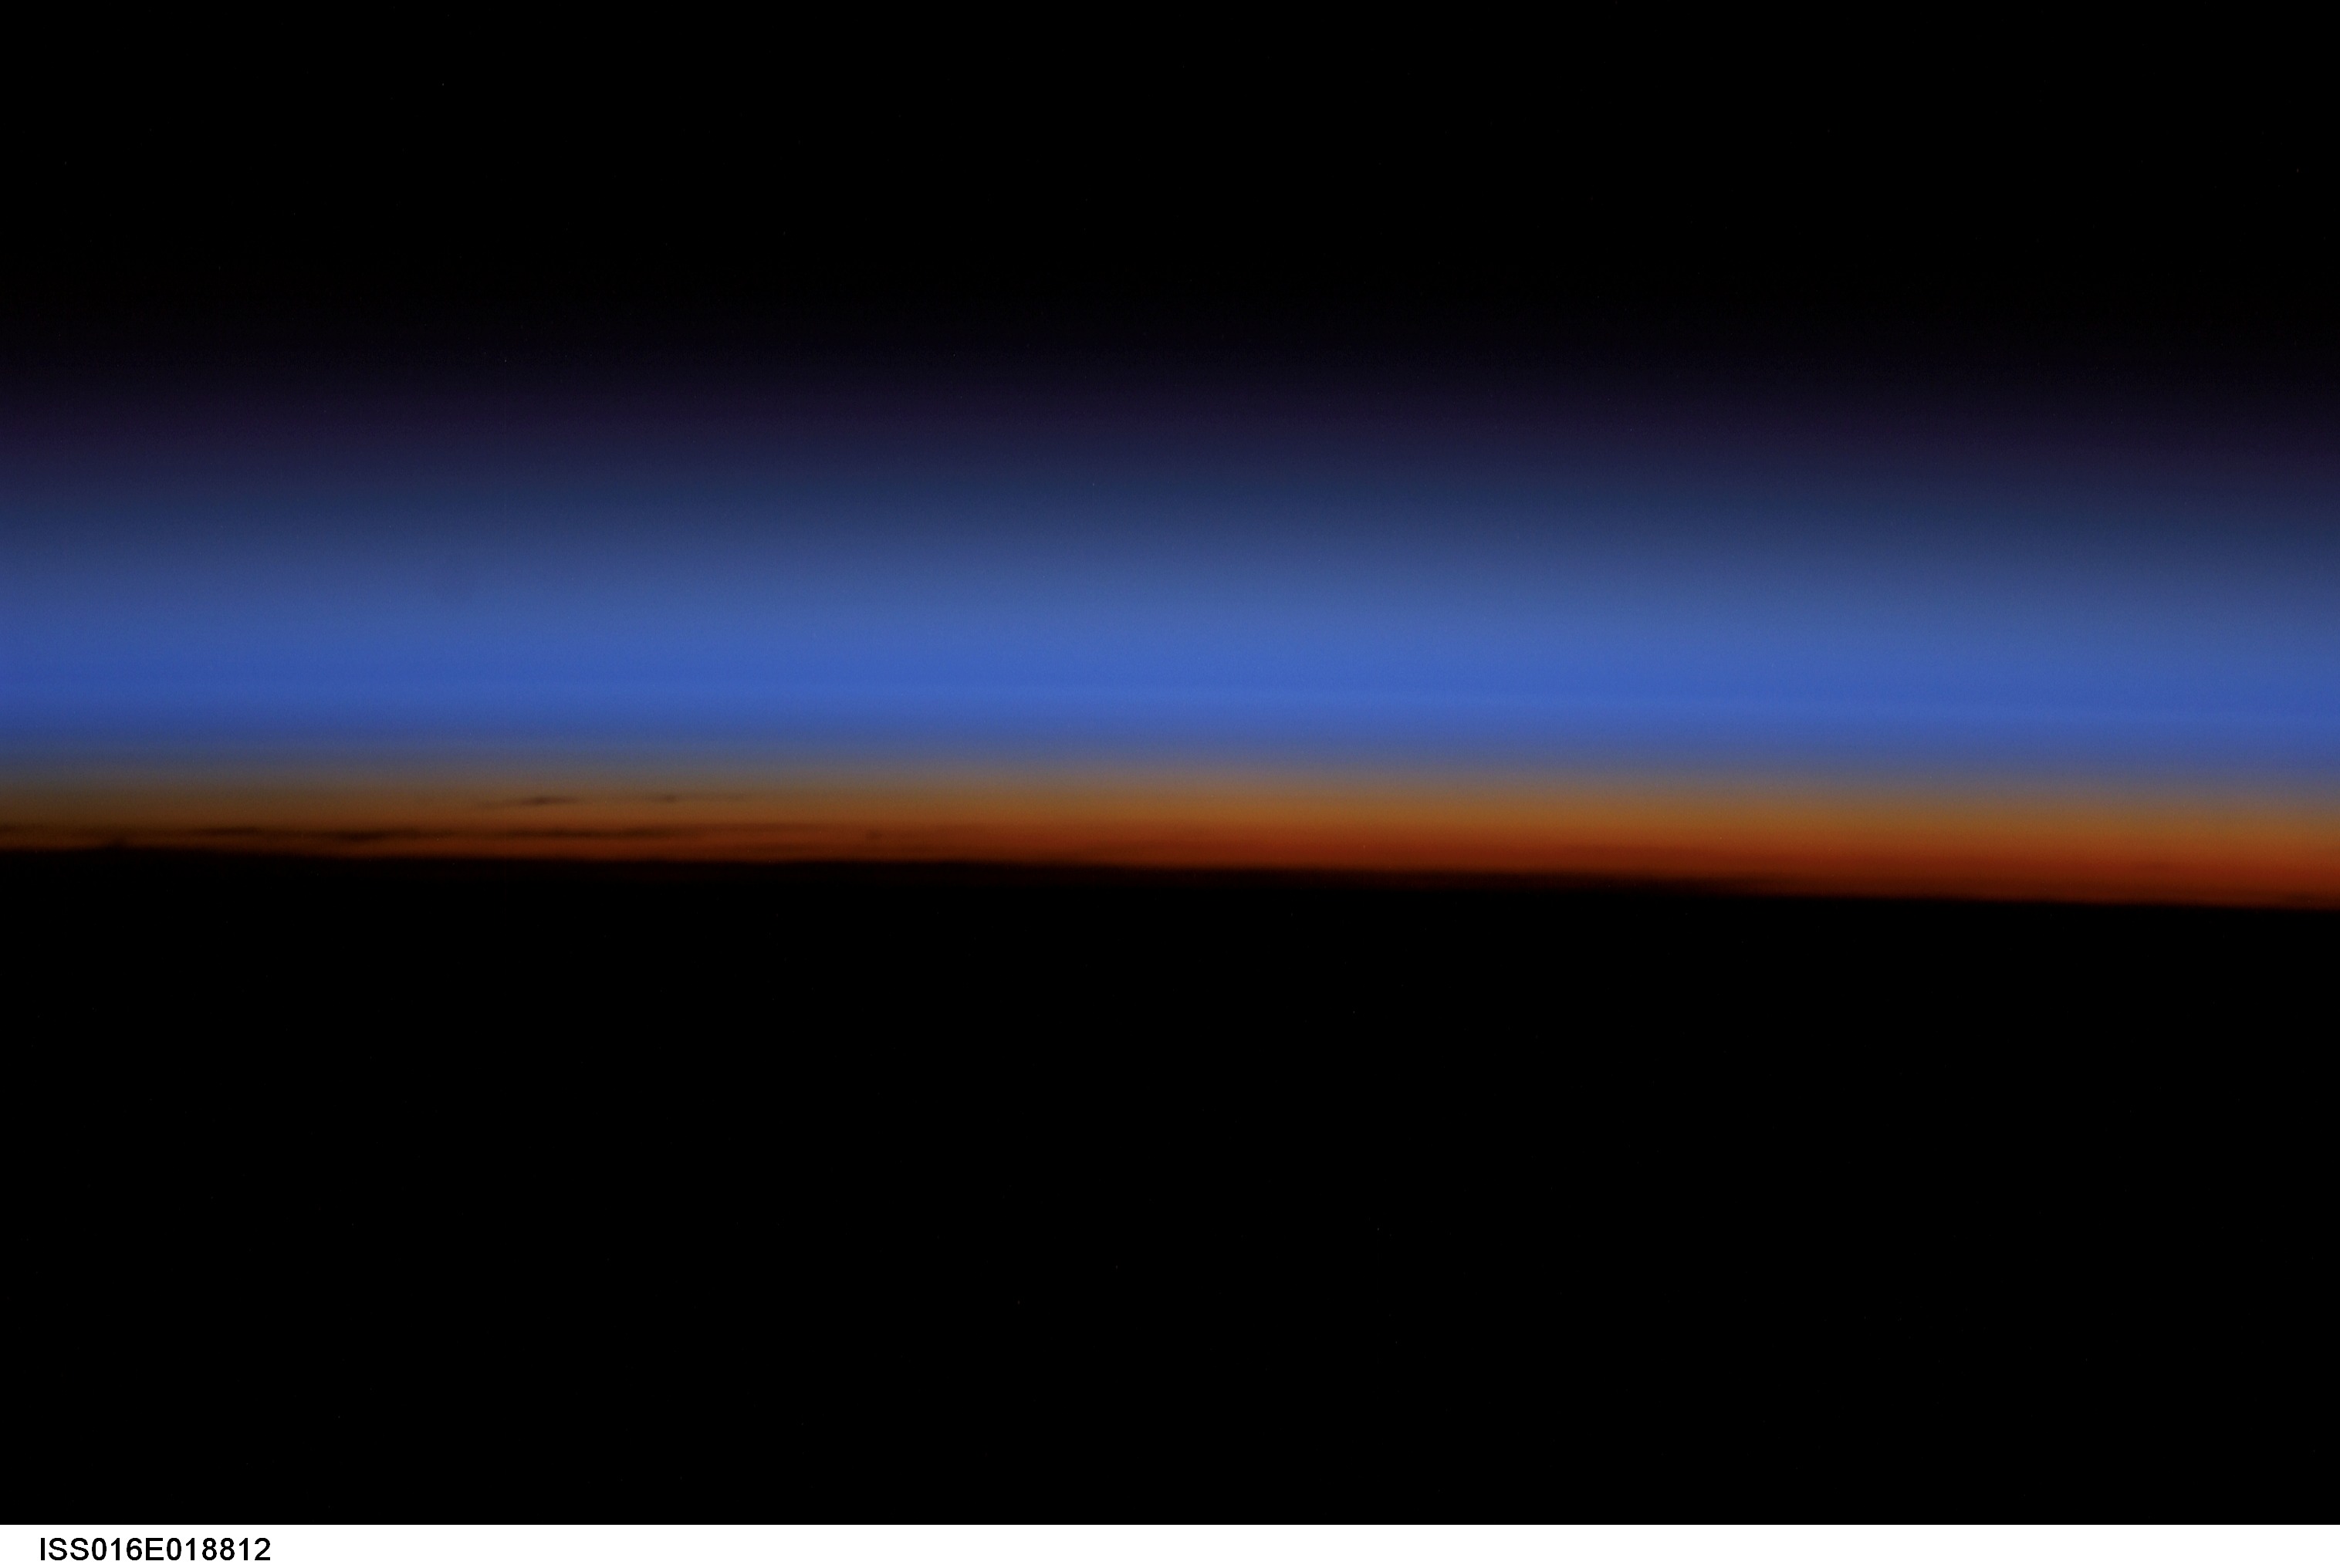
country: INDIAN OCEAN
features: PAN-ATMOSPHERIC LIMB, LAYERS, DUSK
